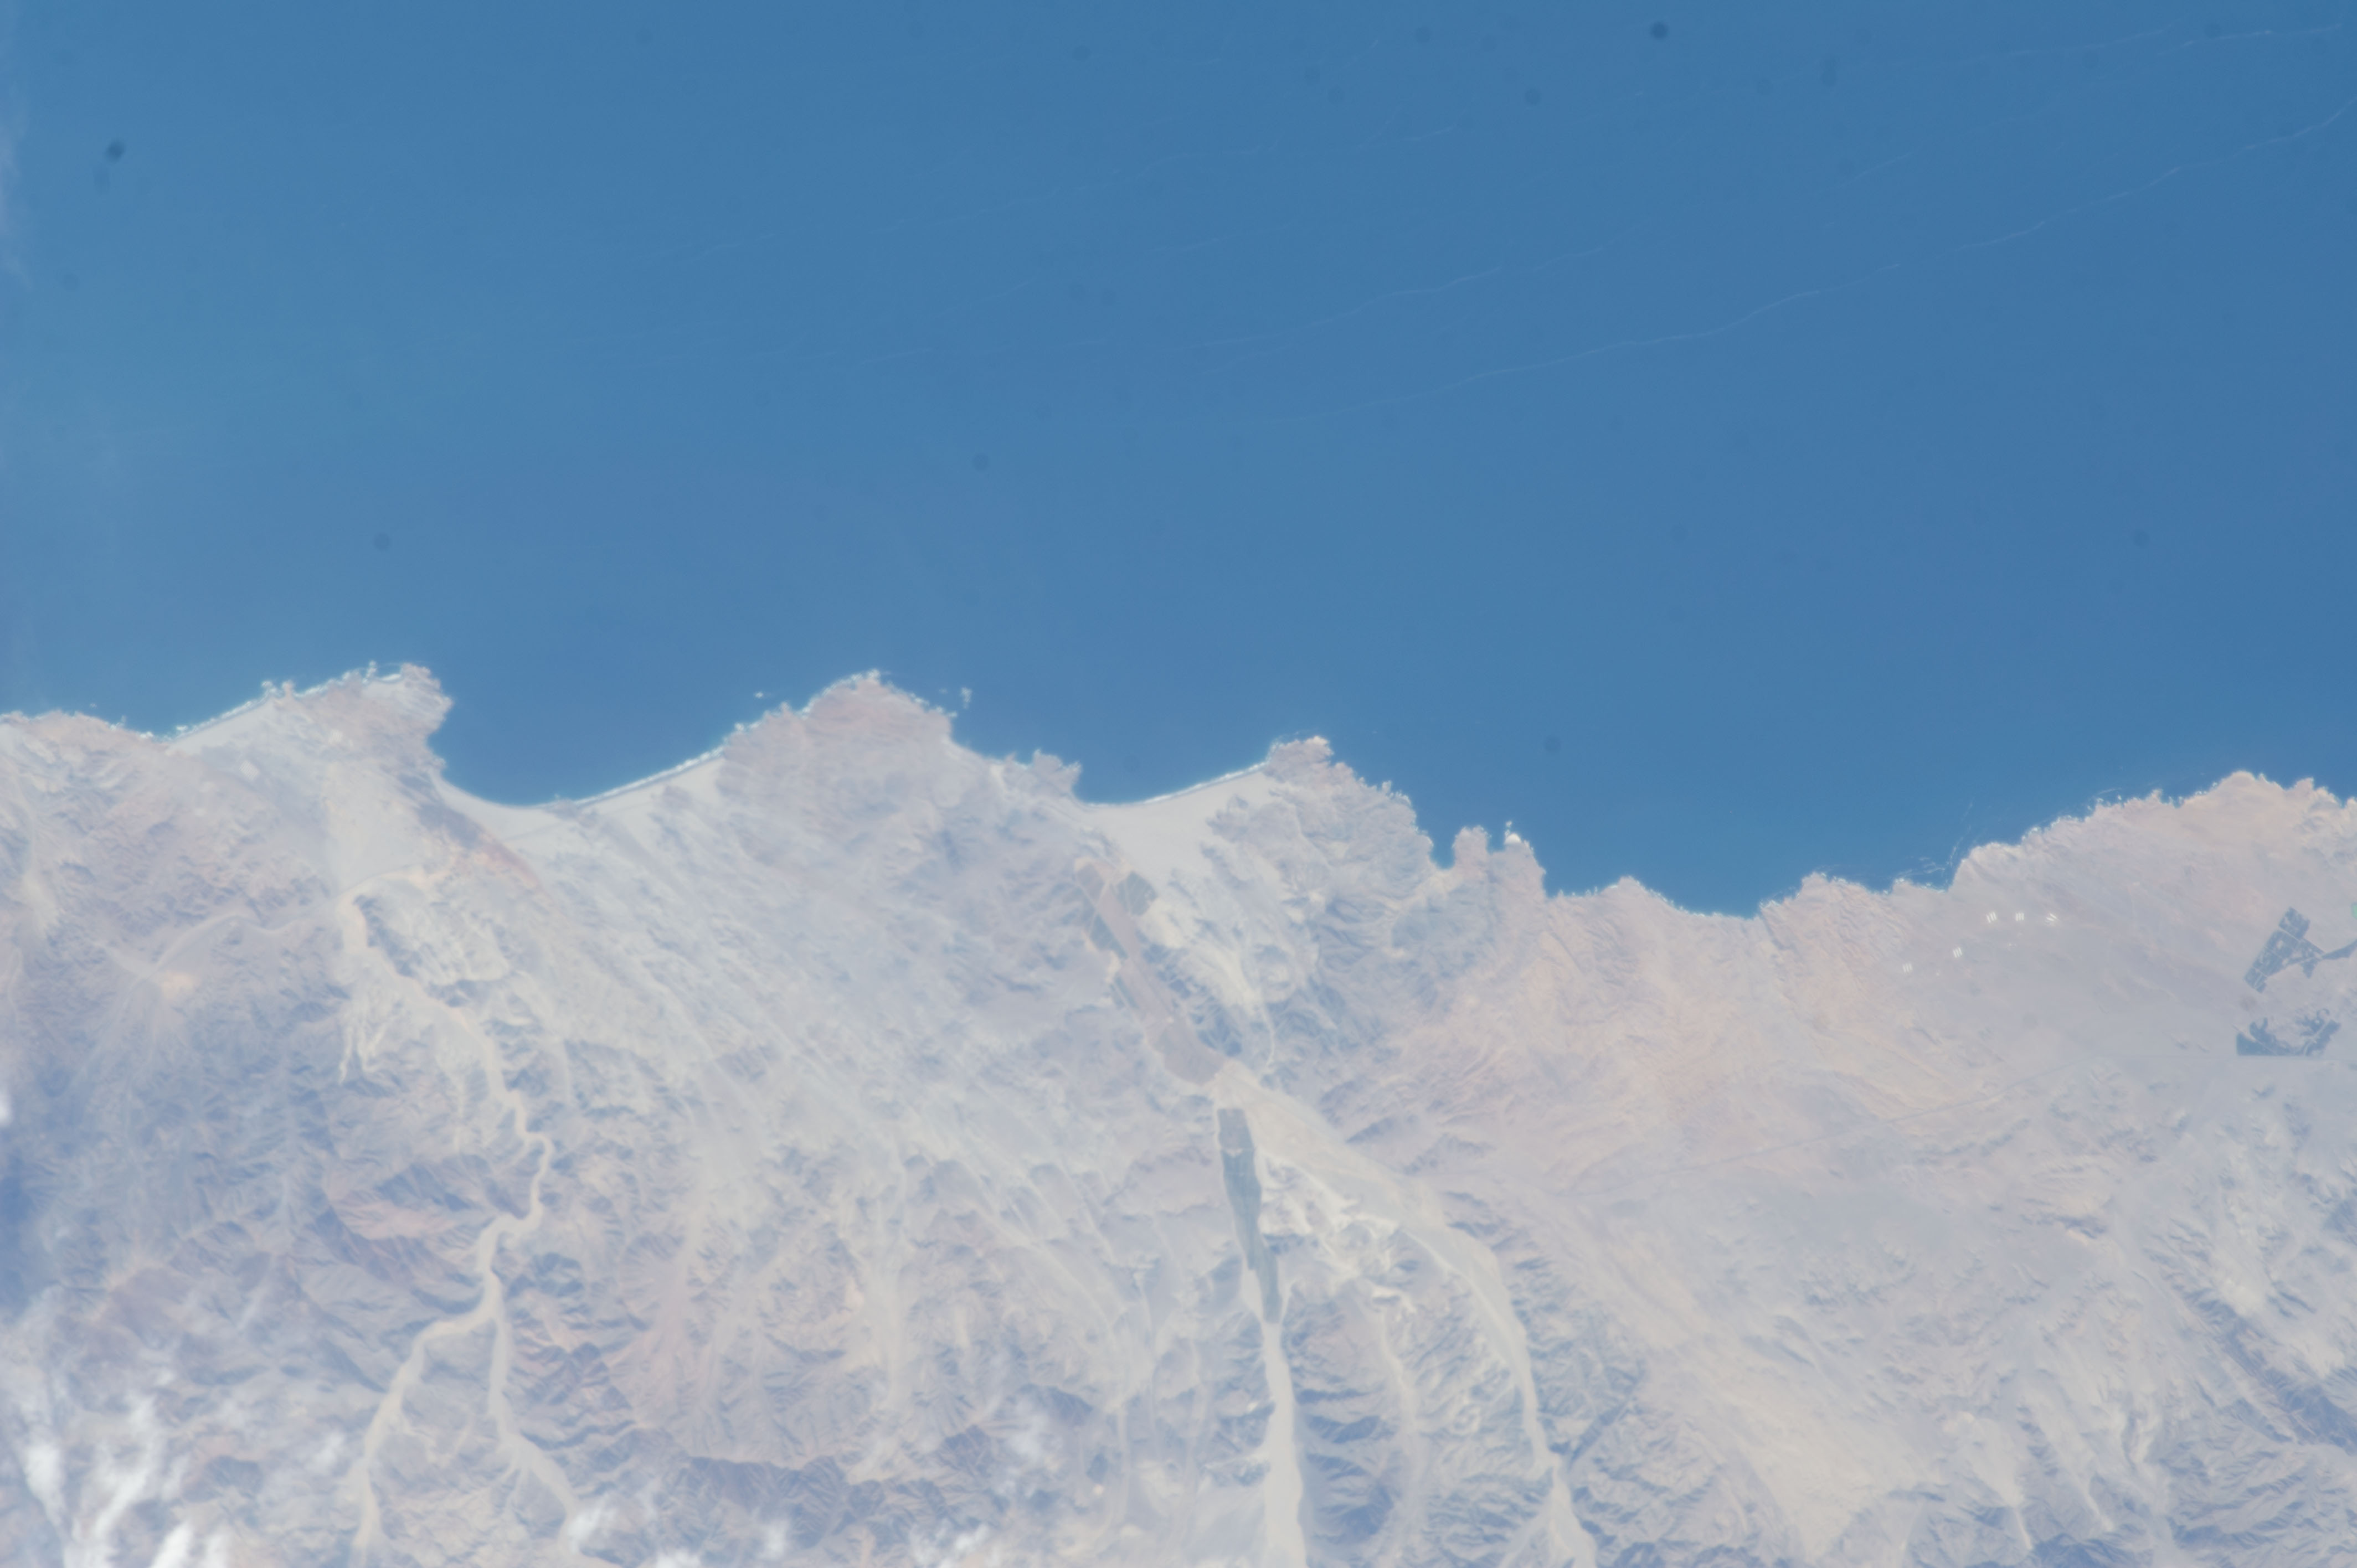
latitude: -10.3
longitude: -78.1
